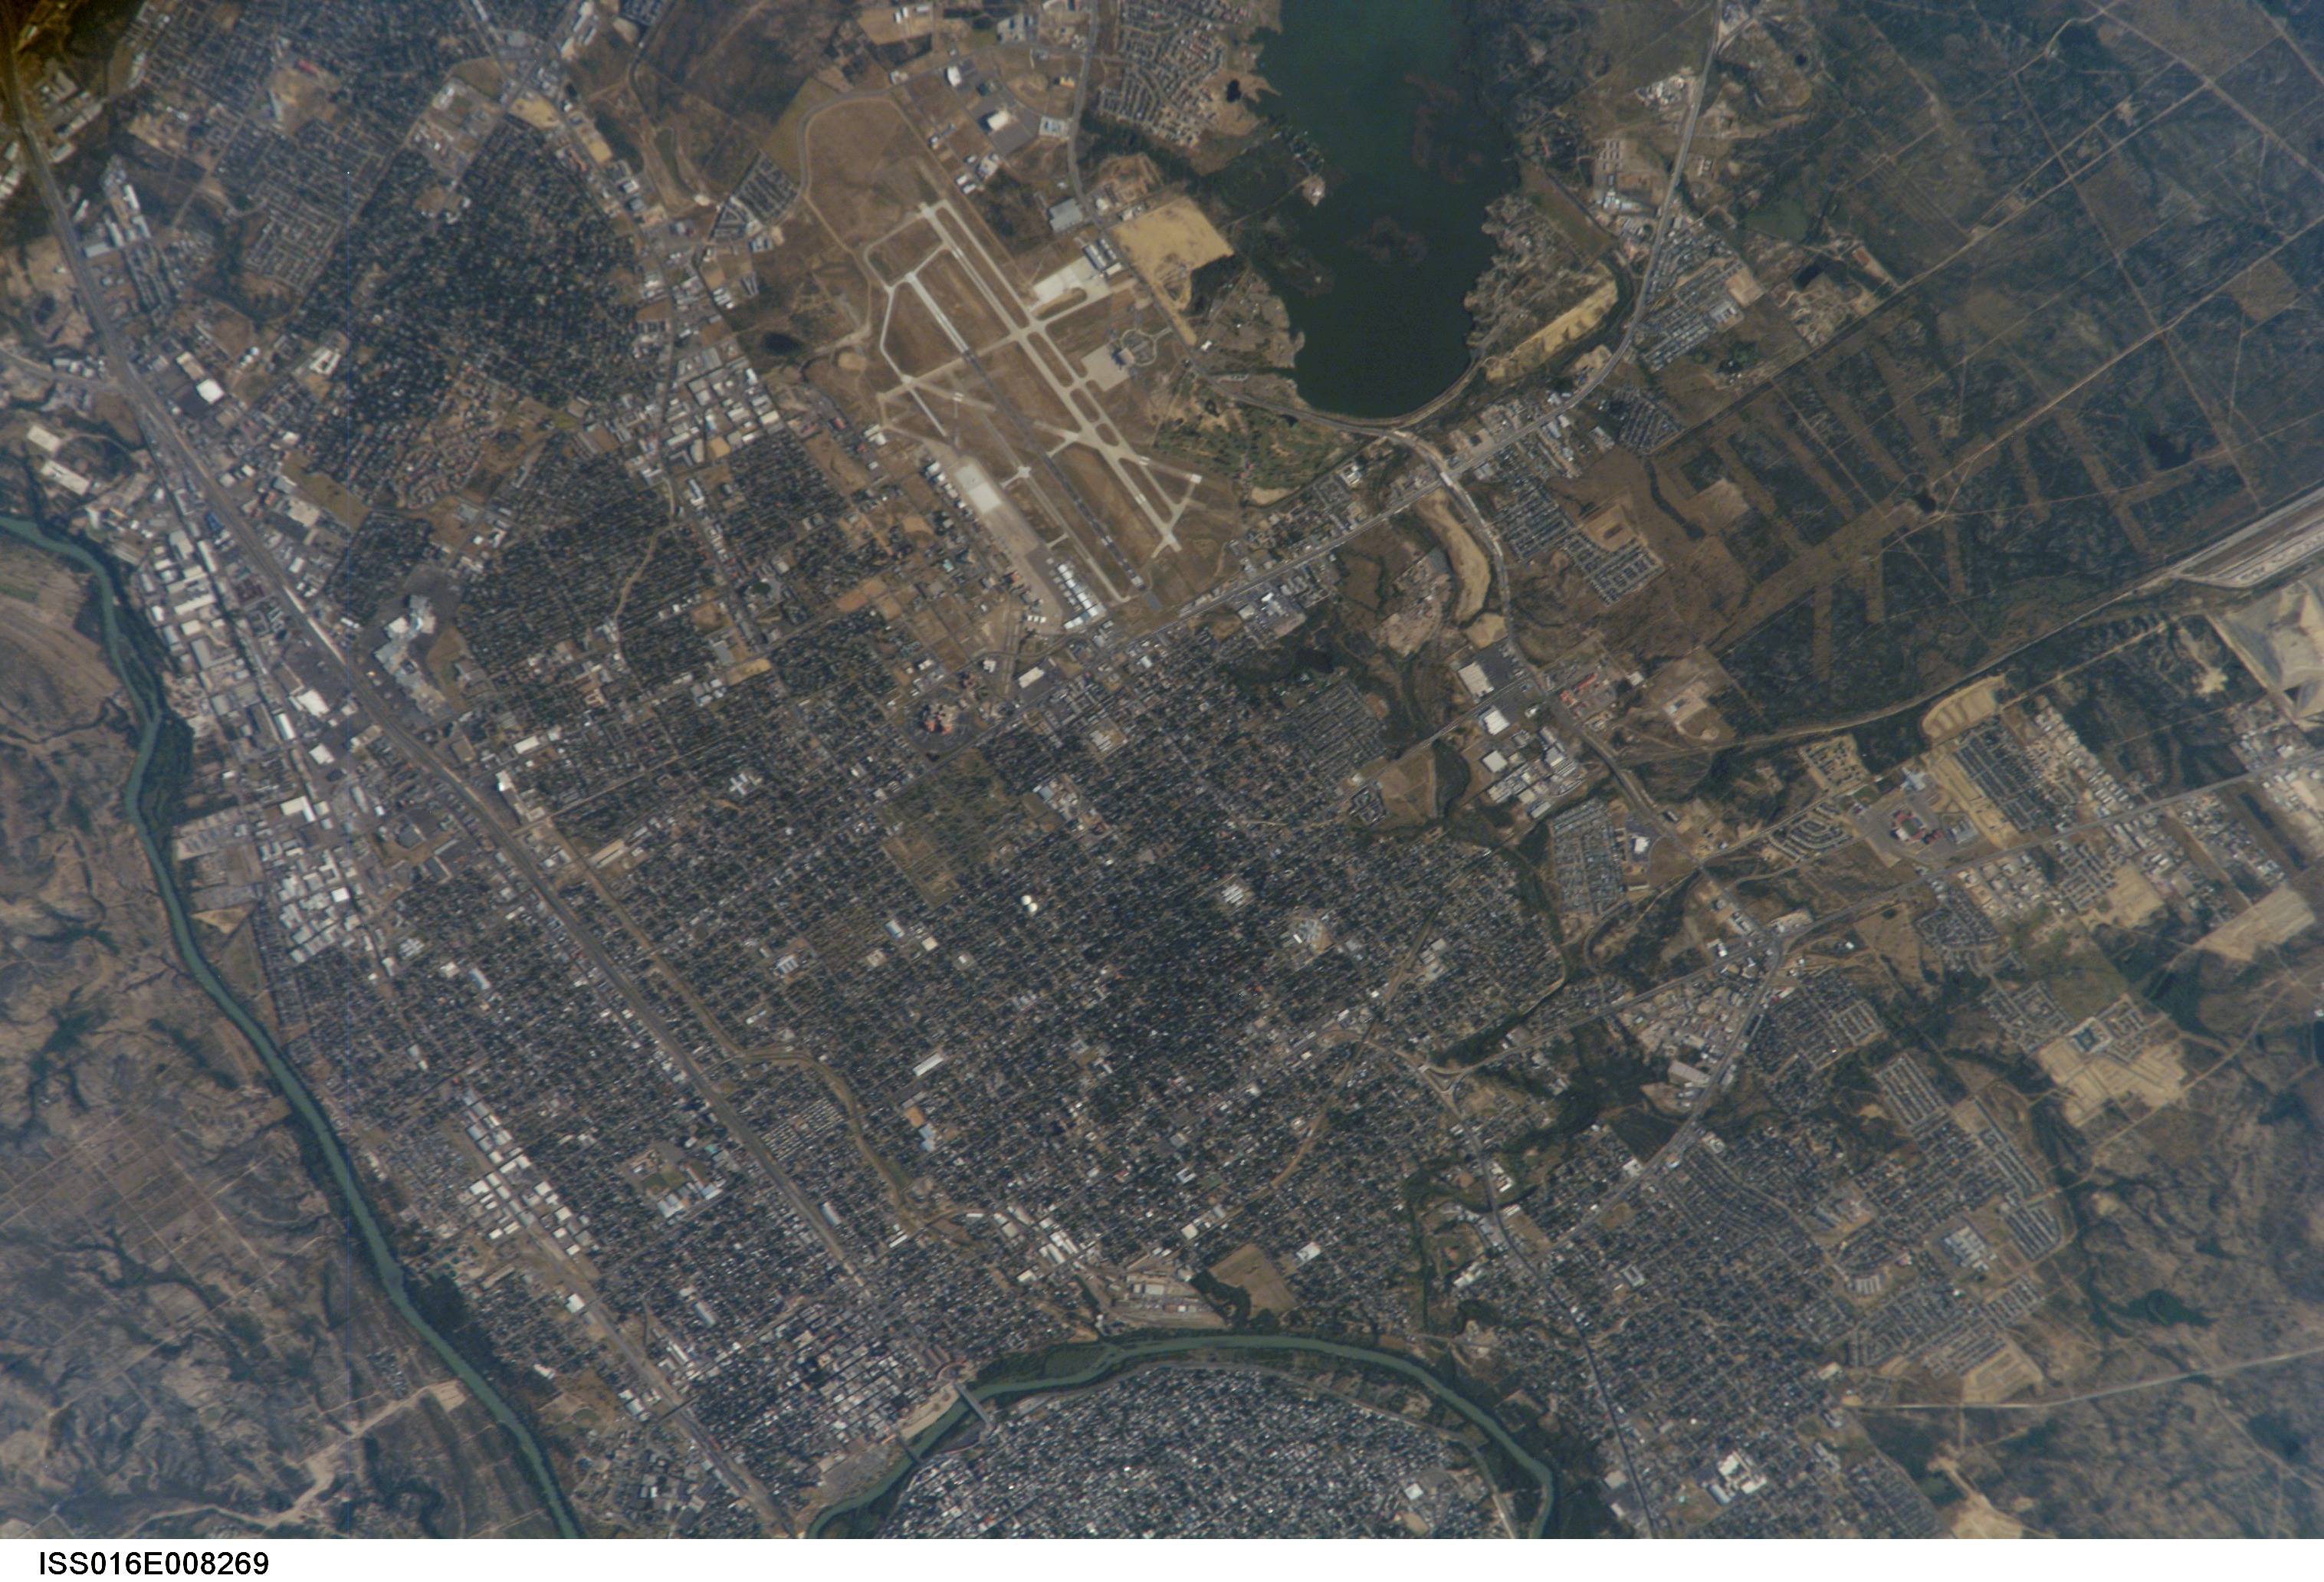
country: MEXICO
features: LAREDO, LAREDO INTL AIRPORT
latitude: 27.5
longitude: -99.5
